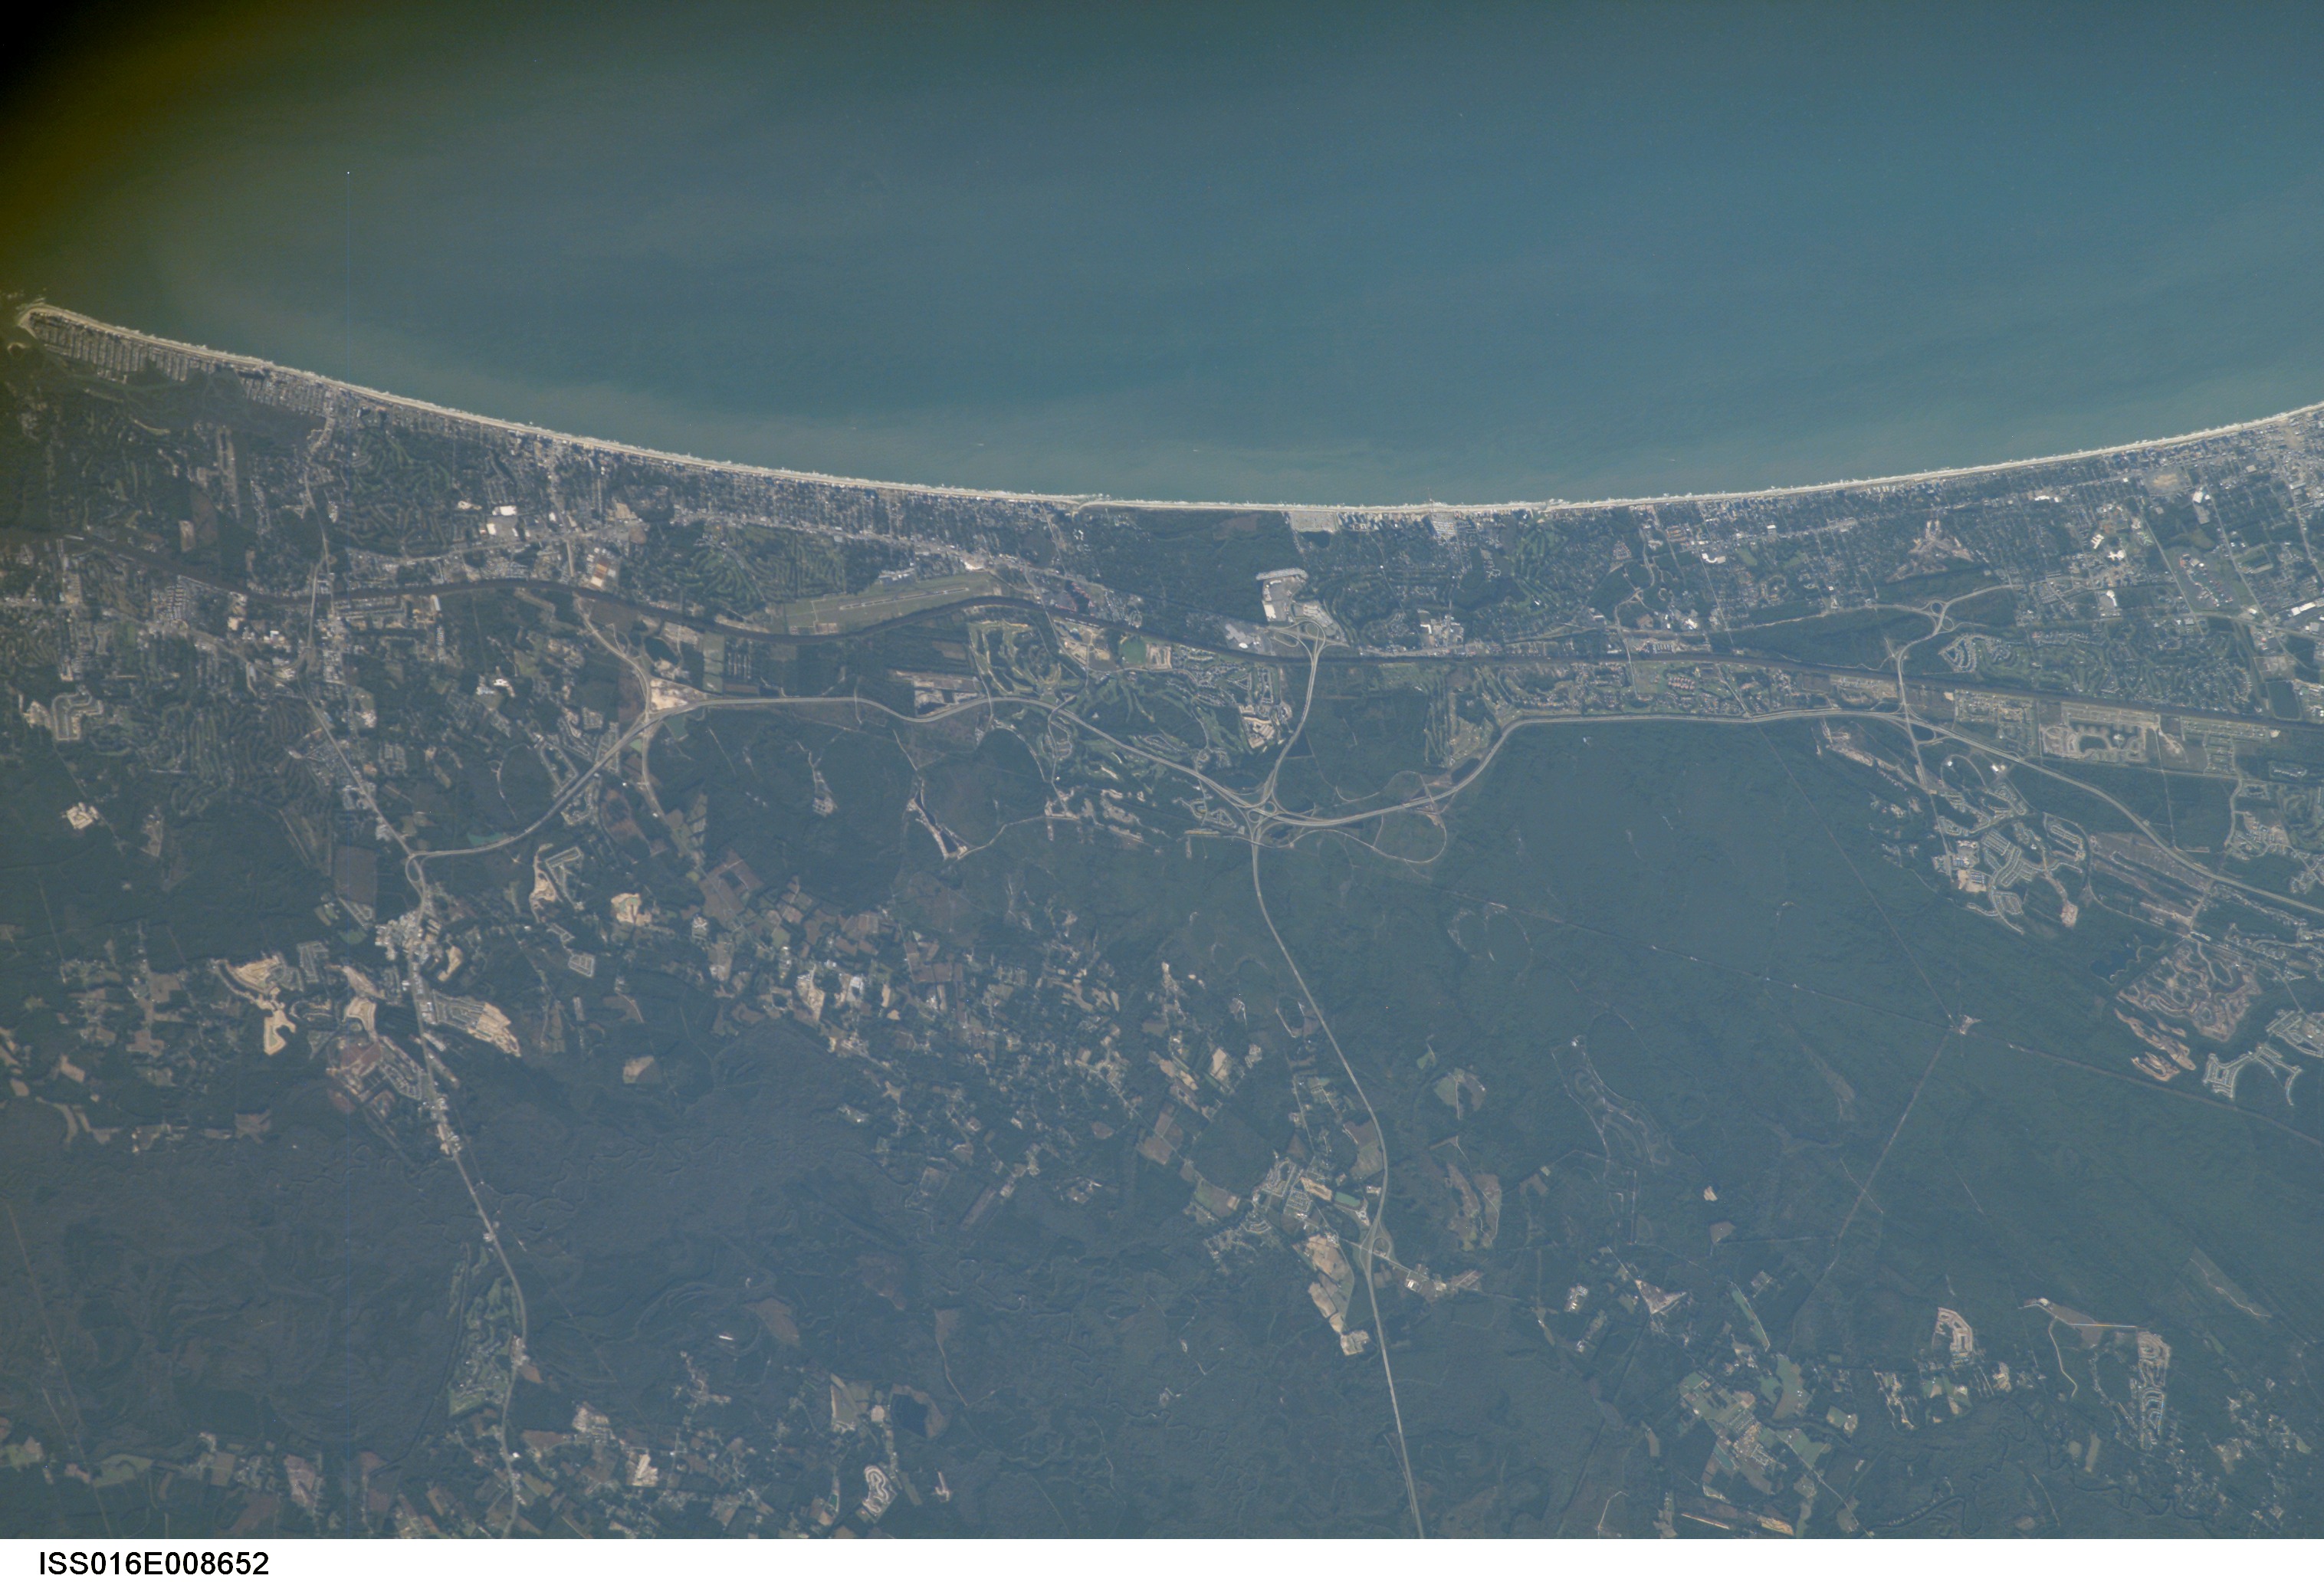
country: USA-SOUTH CAROLINA
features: N. MYRTLE BEACH, COASTLINE
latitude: 33.8
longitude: -78.8
